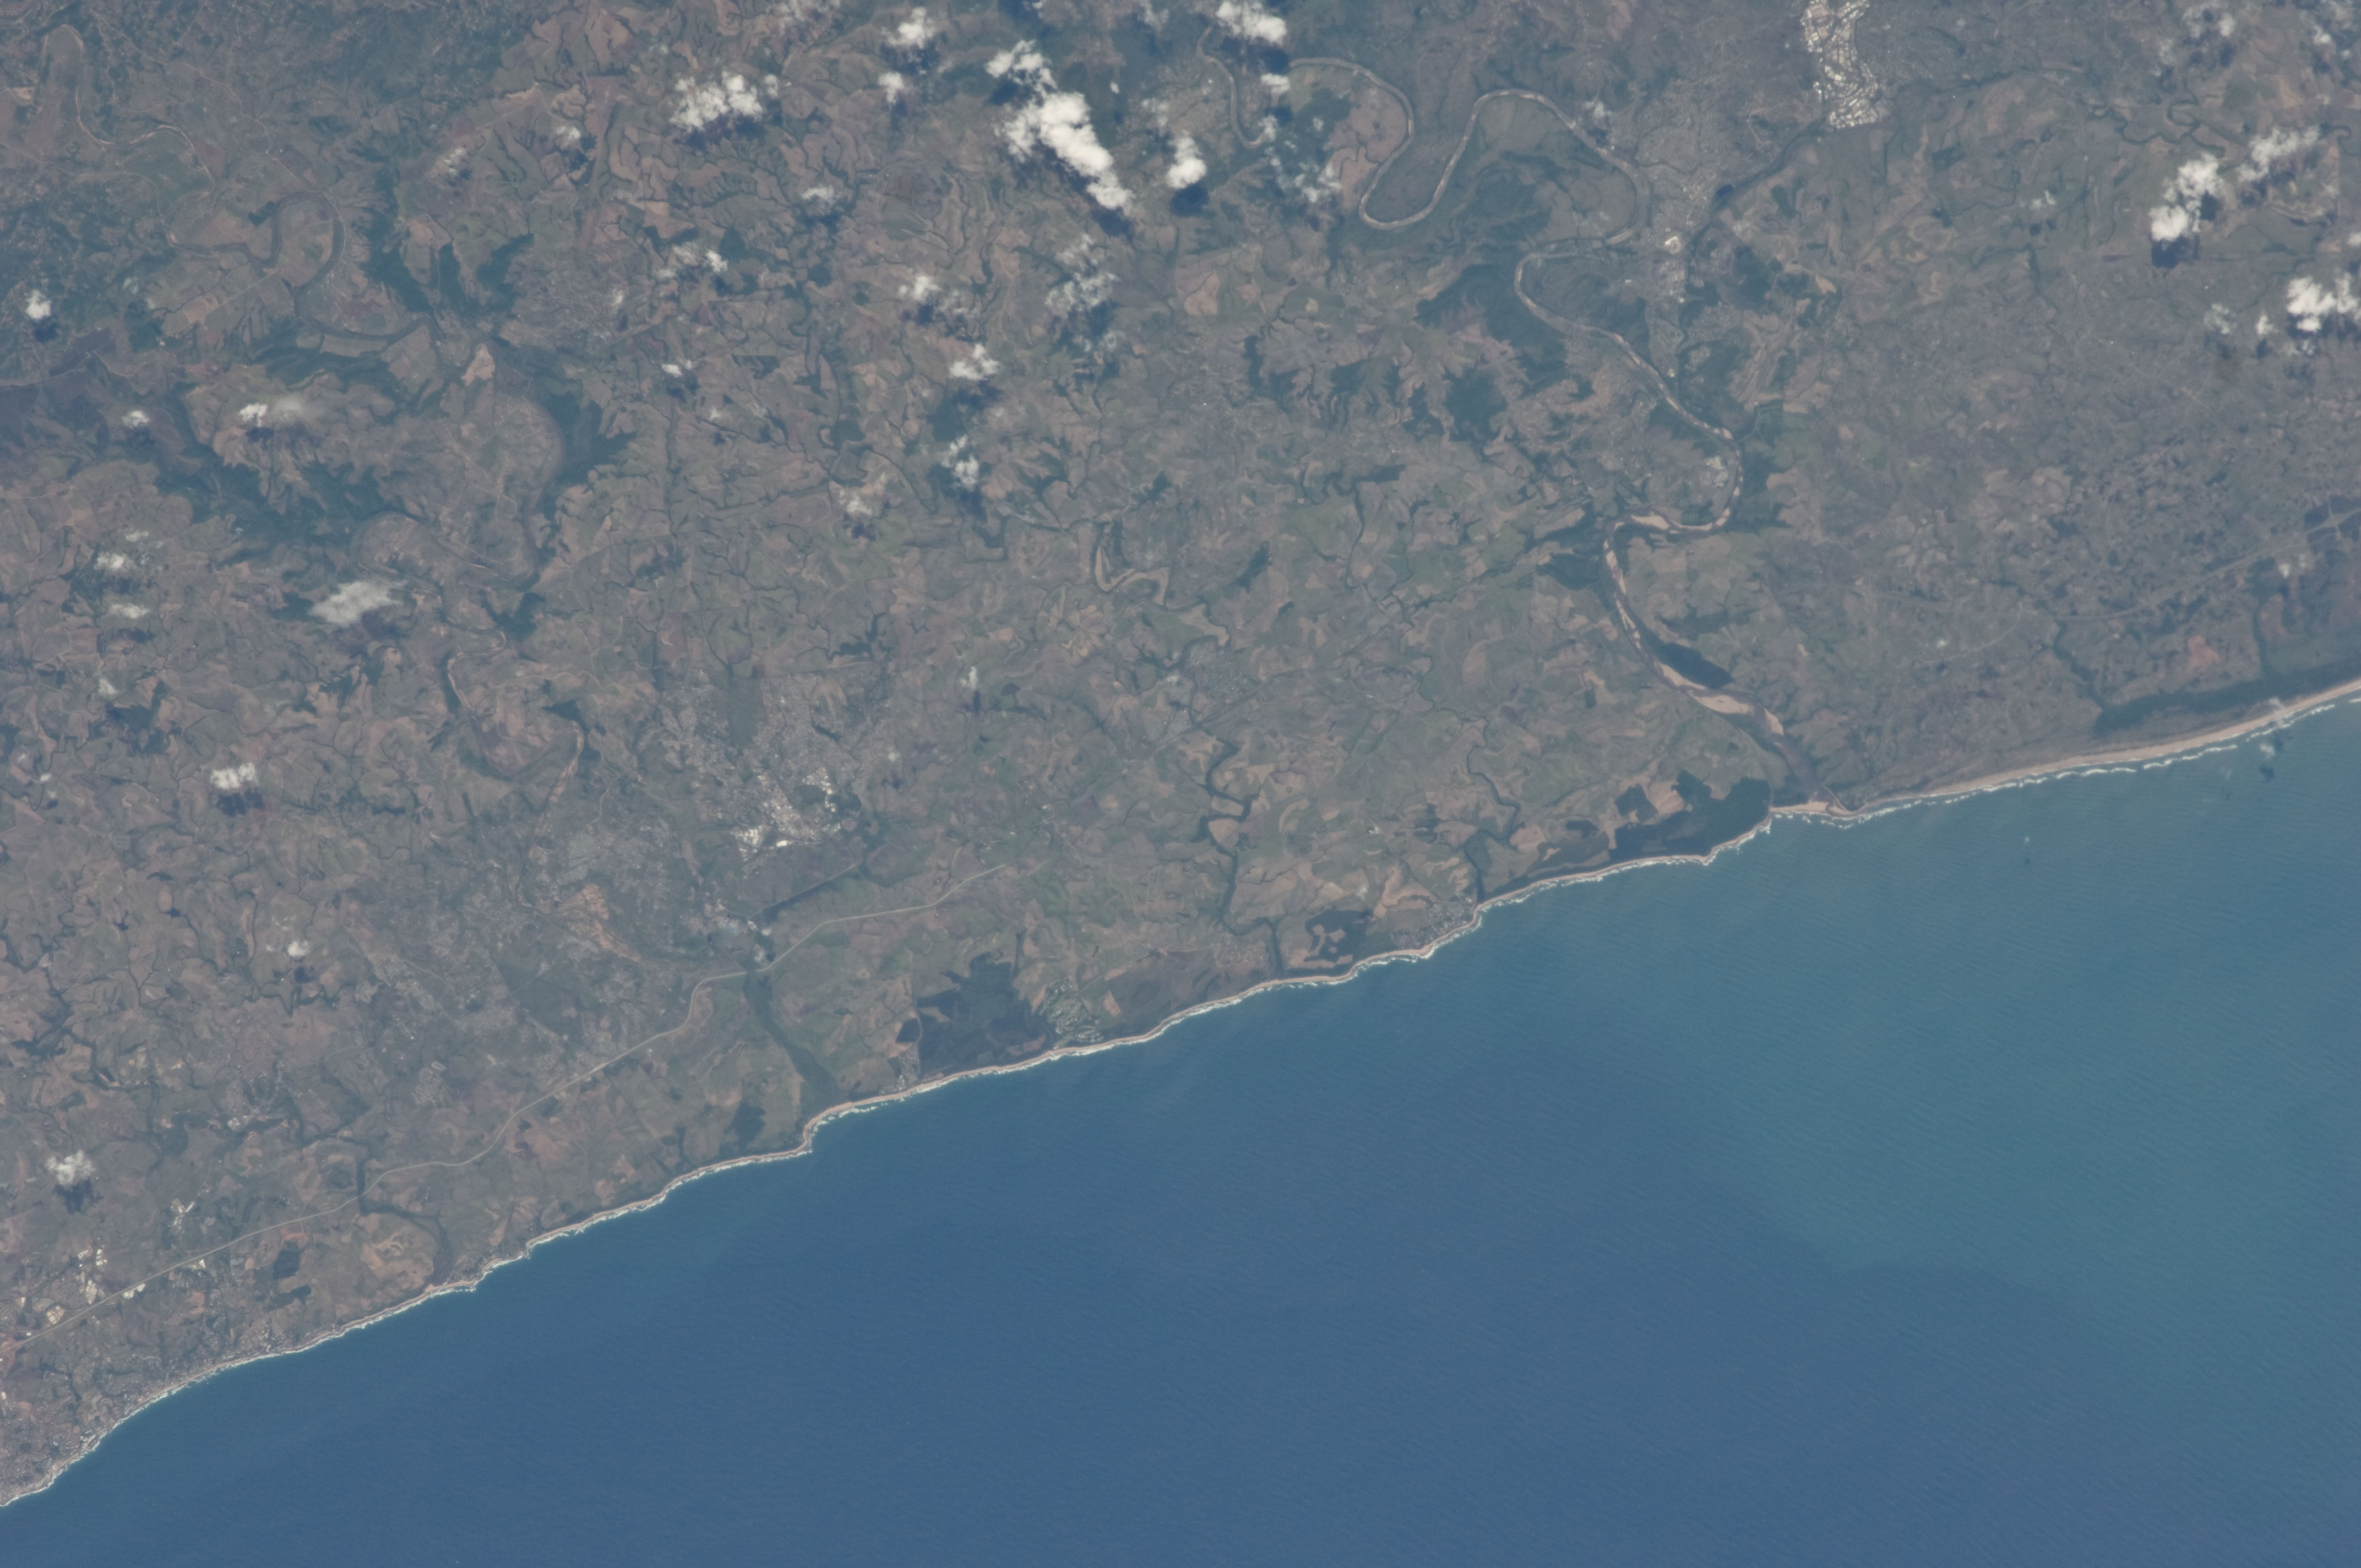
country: REPUBLIC SOUTH AFRICA
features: COASTLINE, TUGELA R., BALLITO B.
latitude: -29.4
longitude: 31.3
